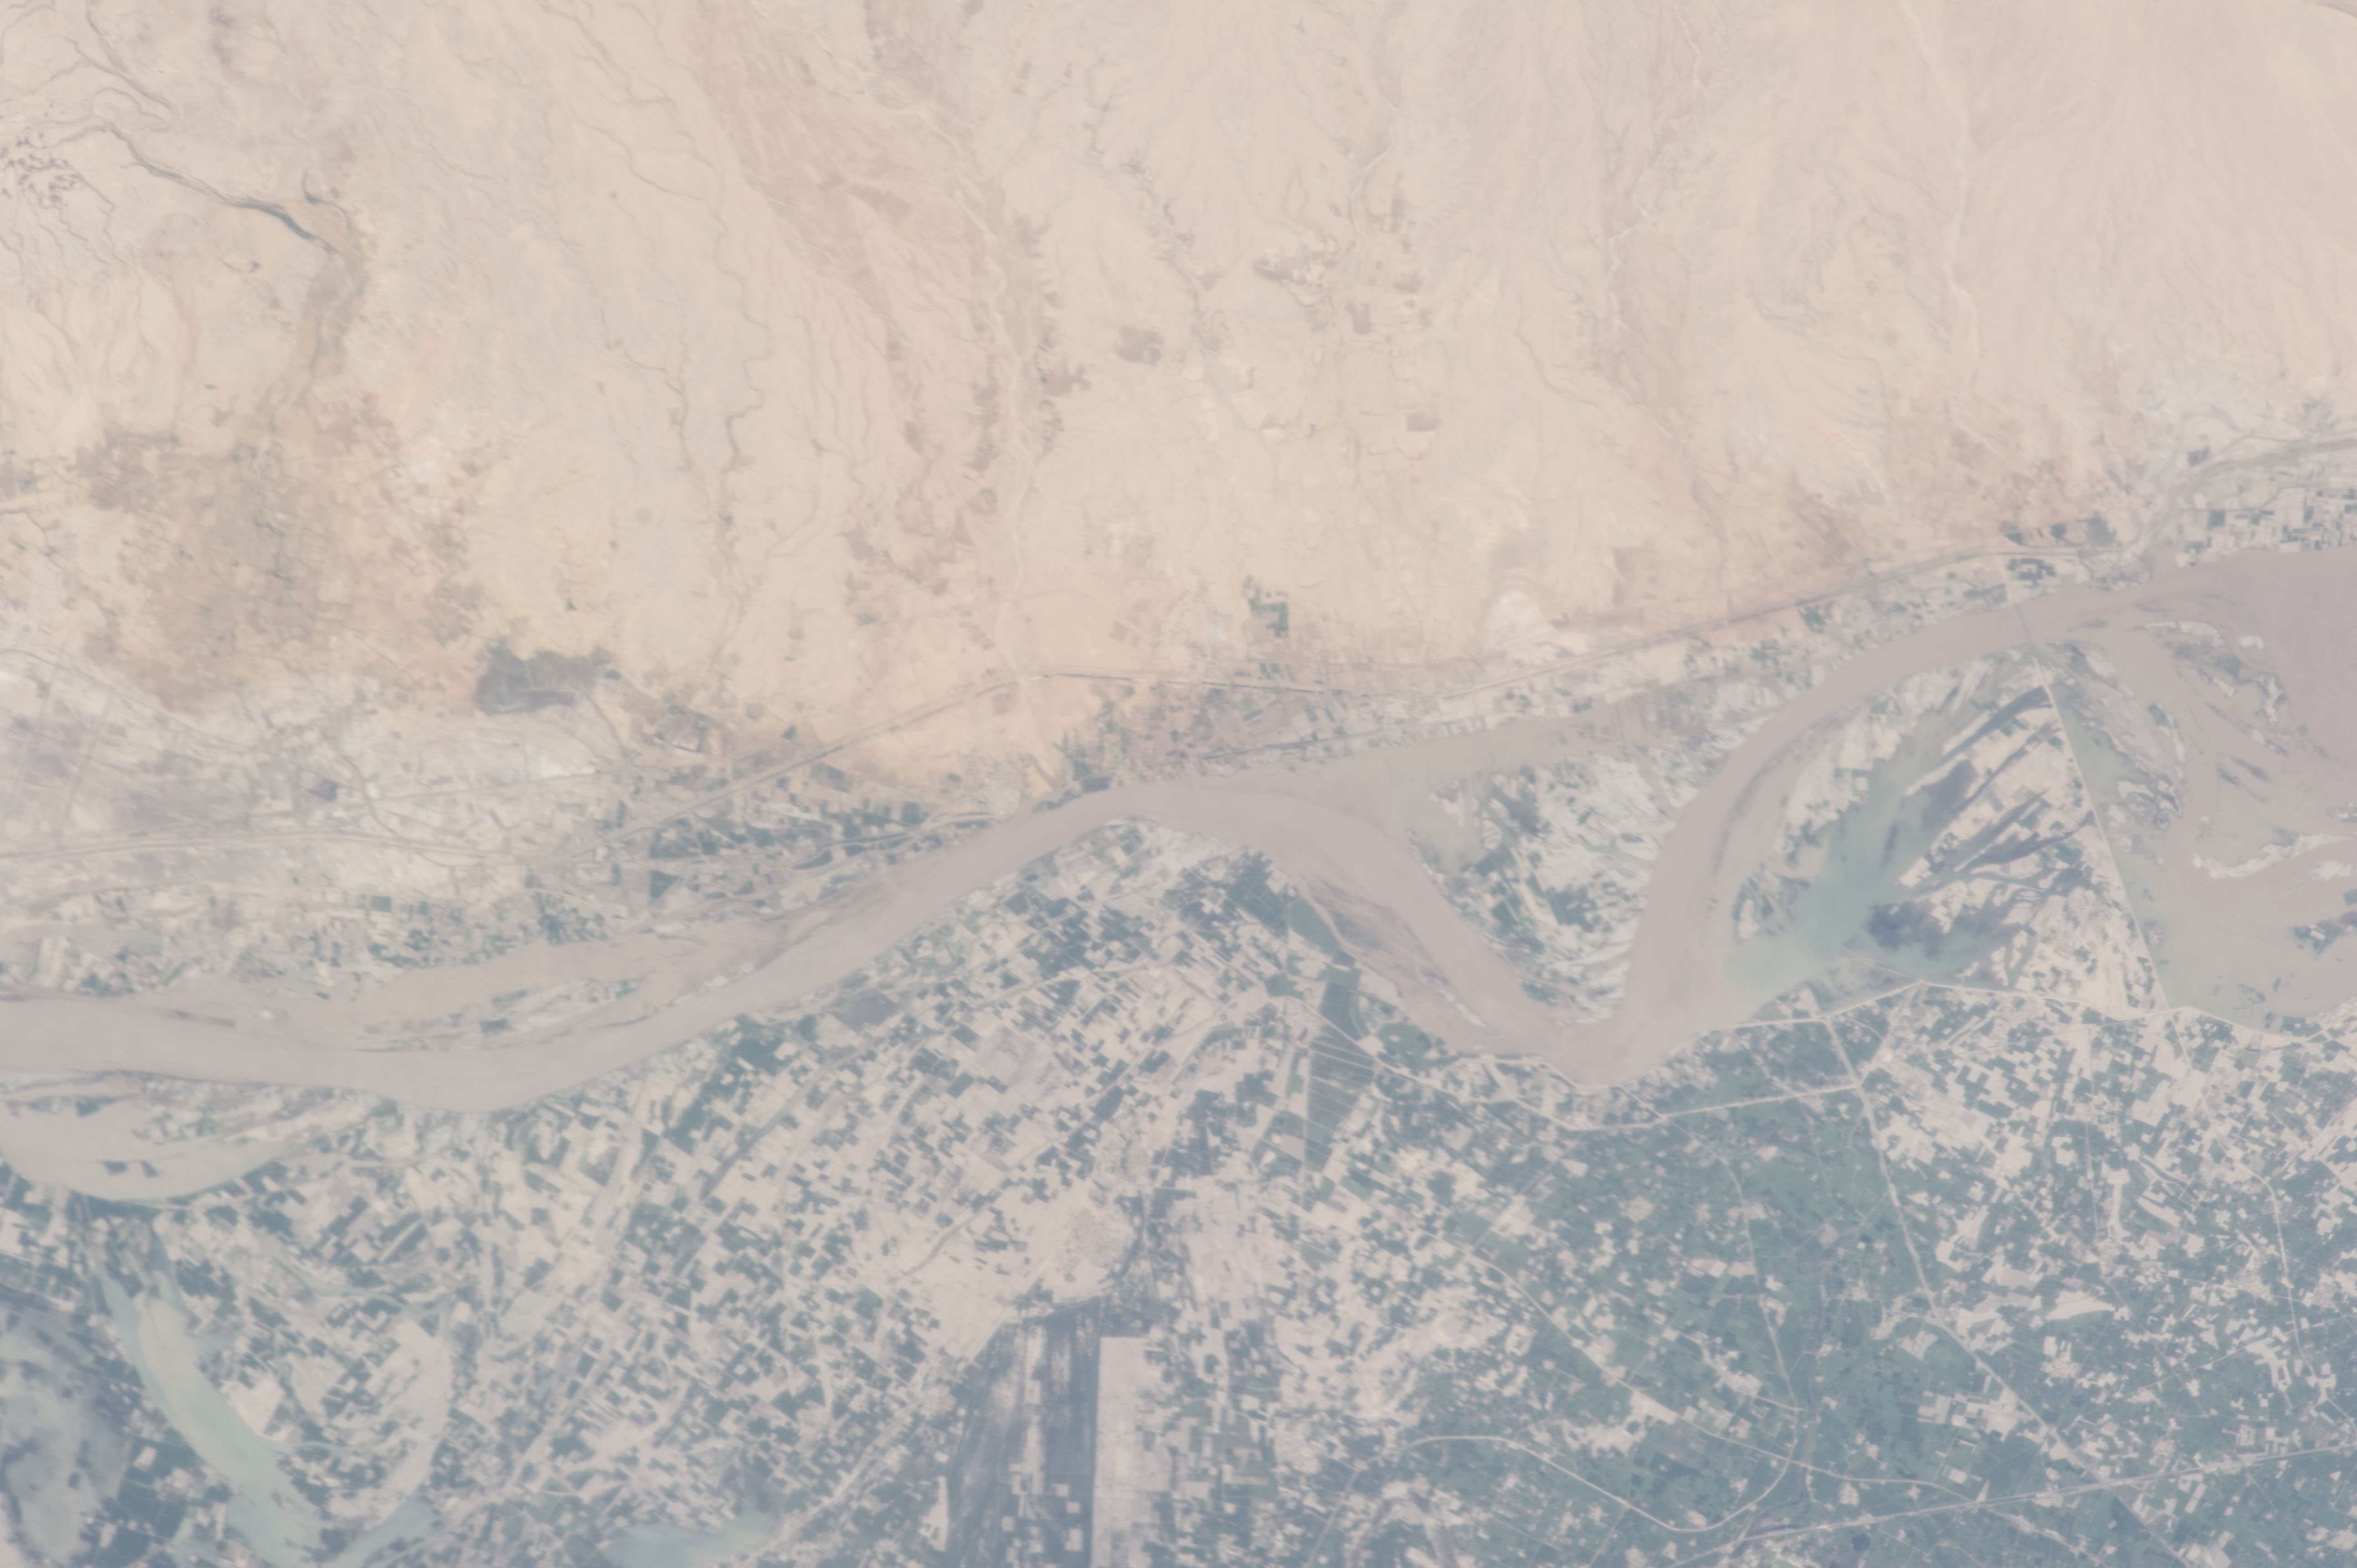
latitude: 26.0
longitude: 68.0
